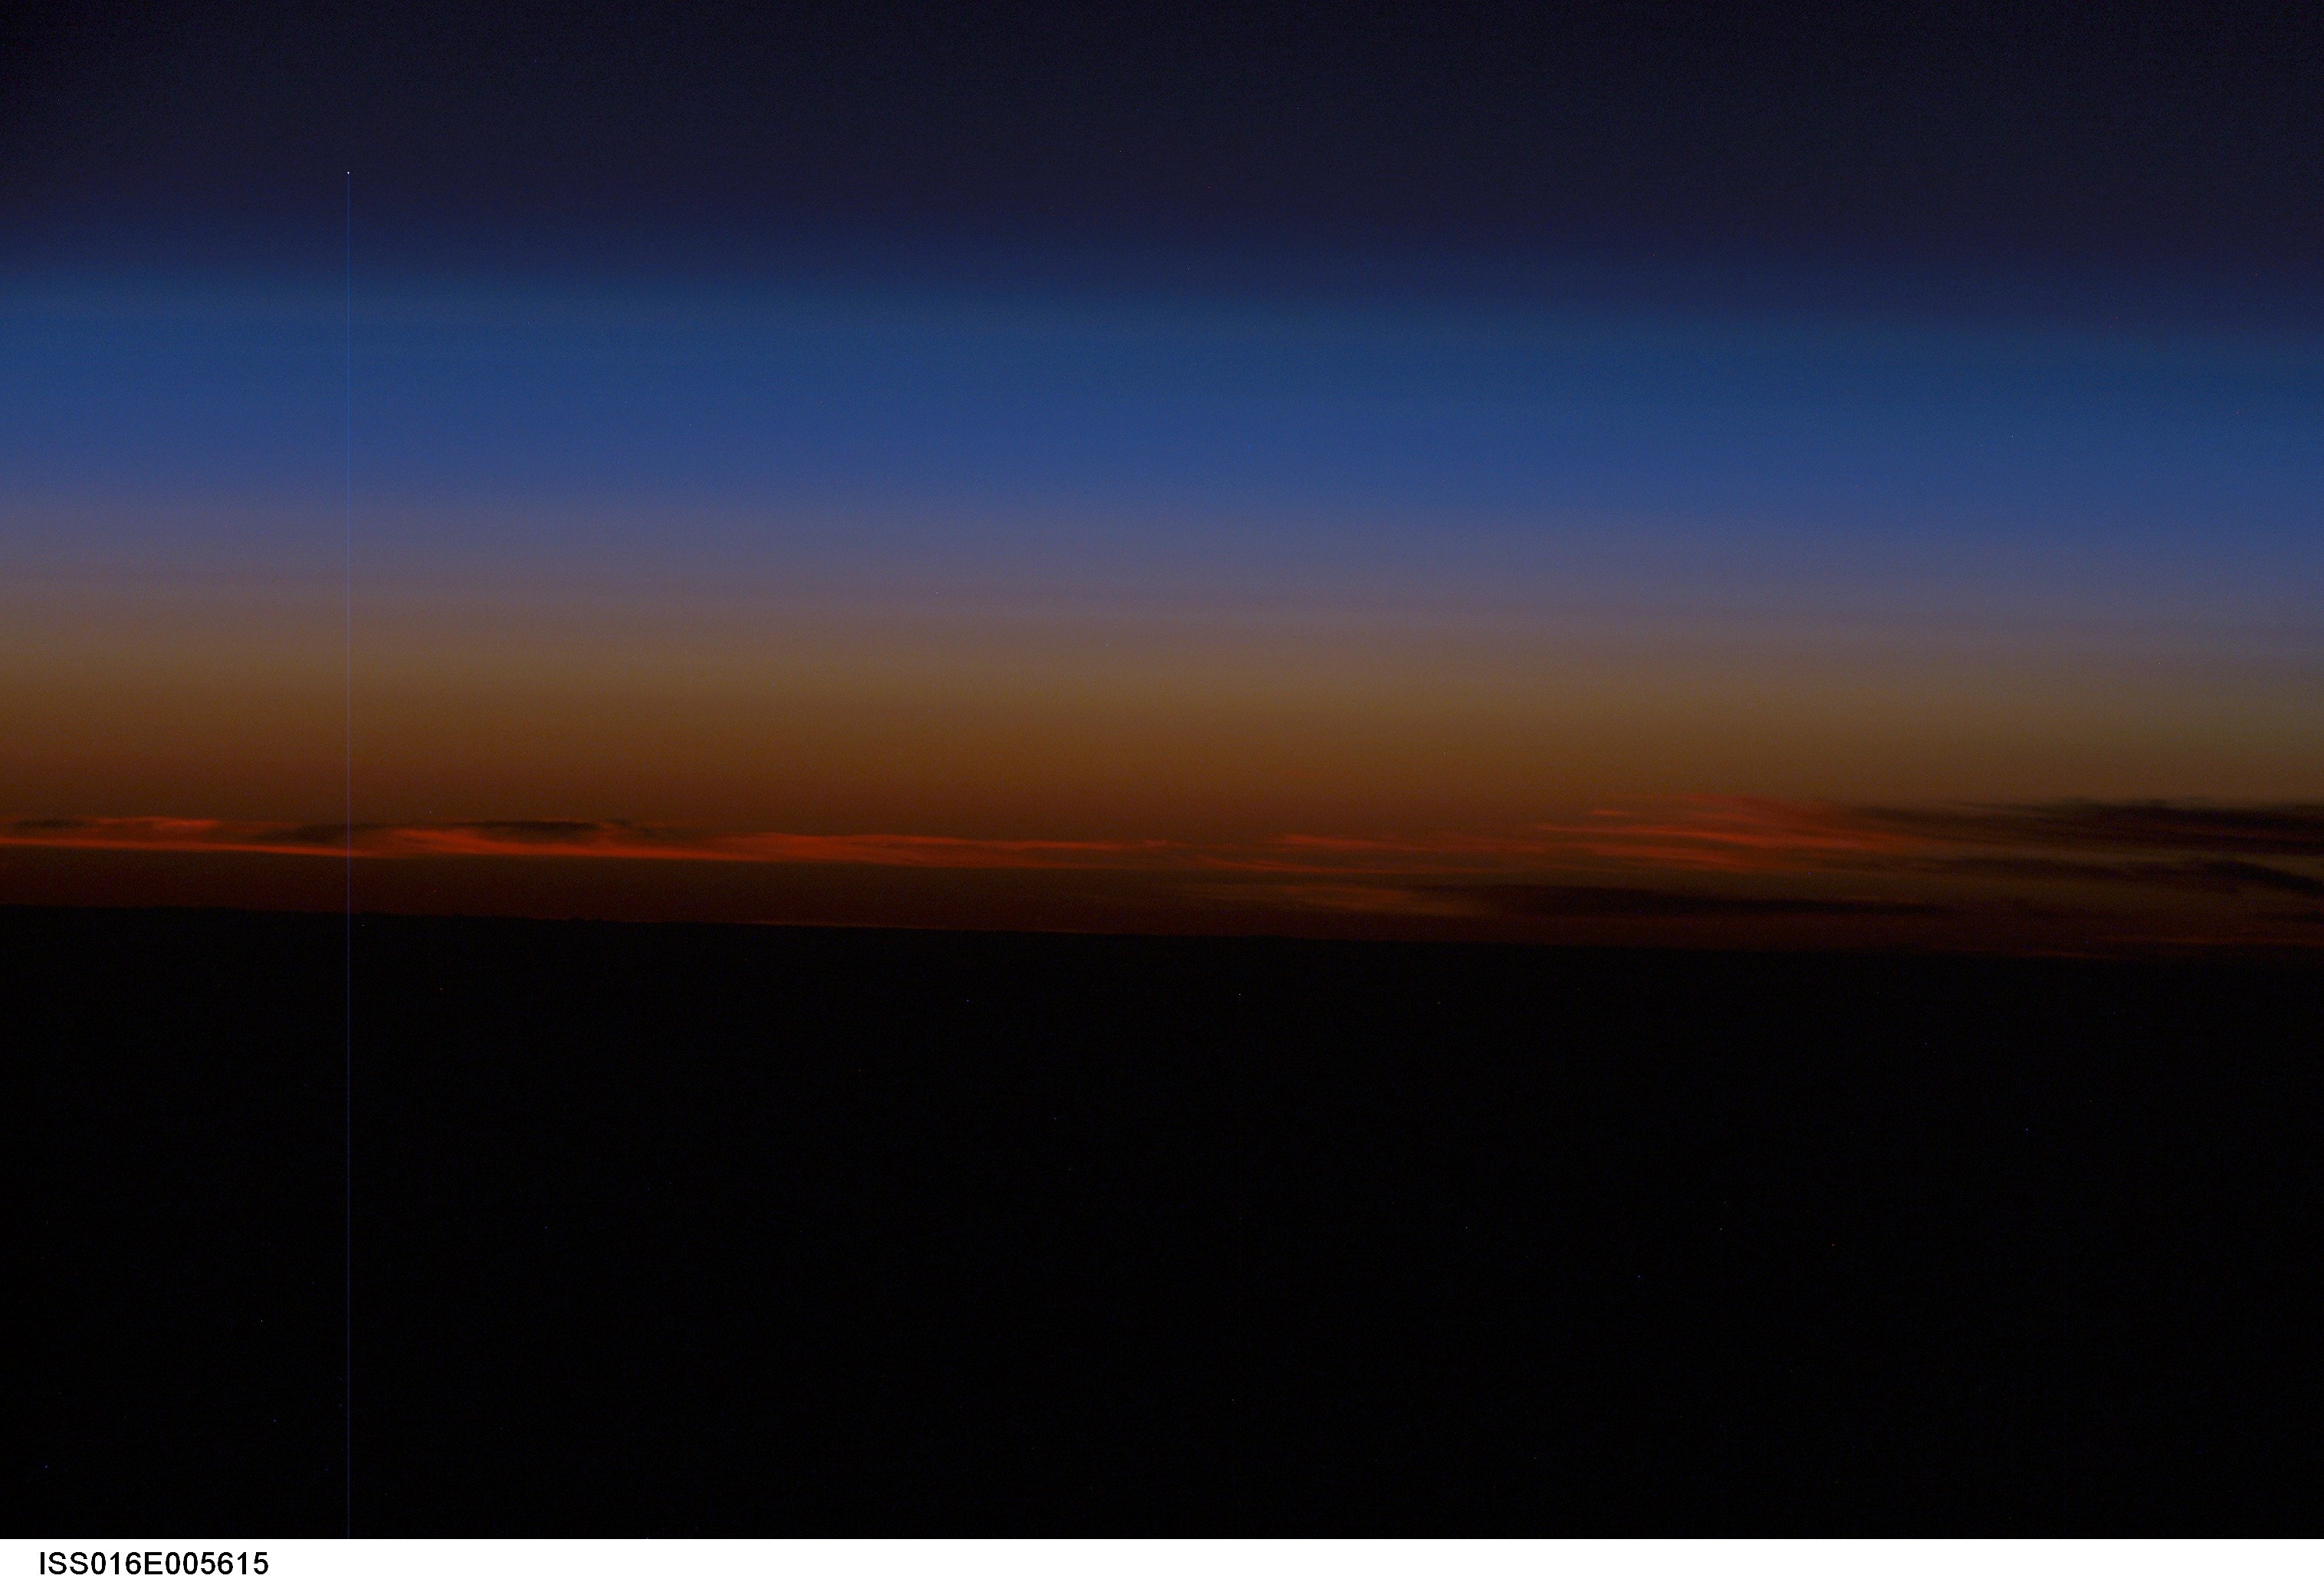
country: ATLANTIC OCEAN
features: ATMOSPHERIC LIMB, DUSK
